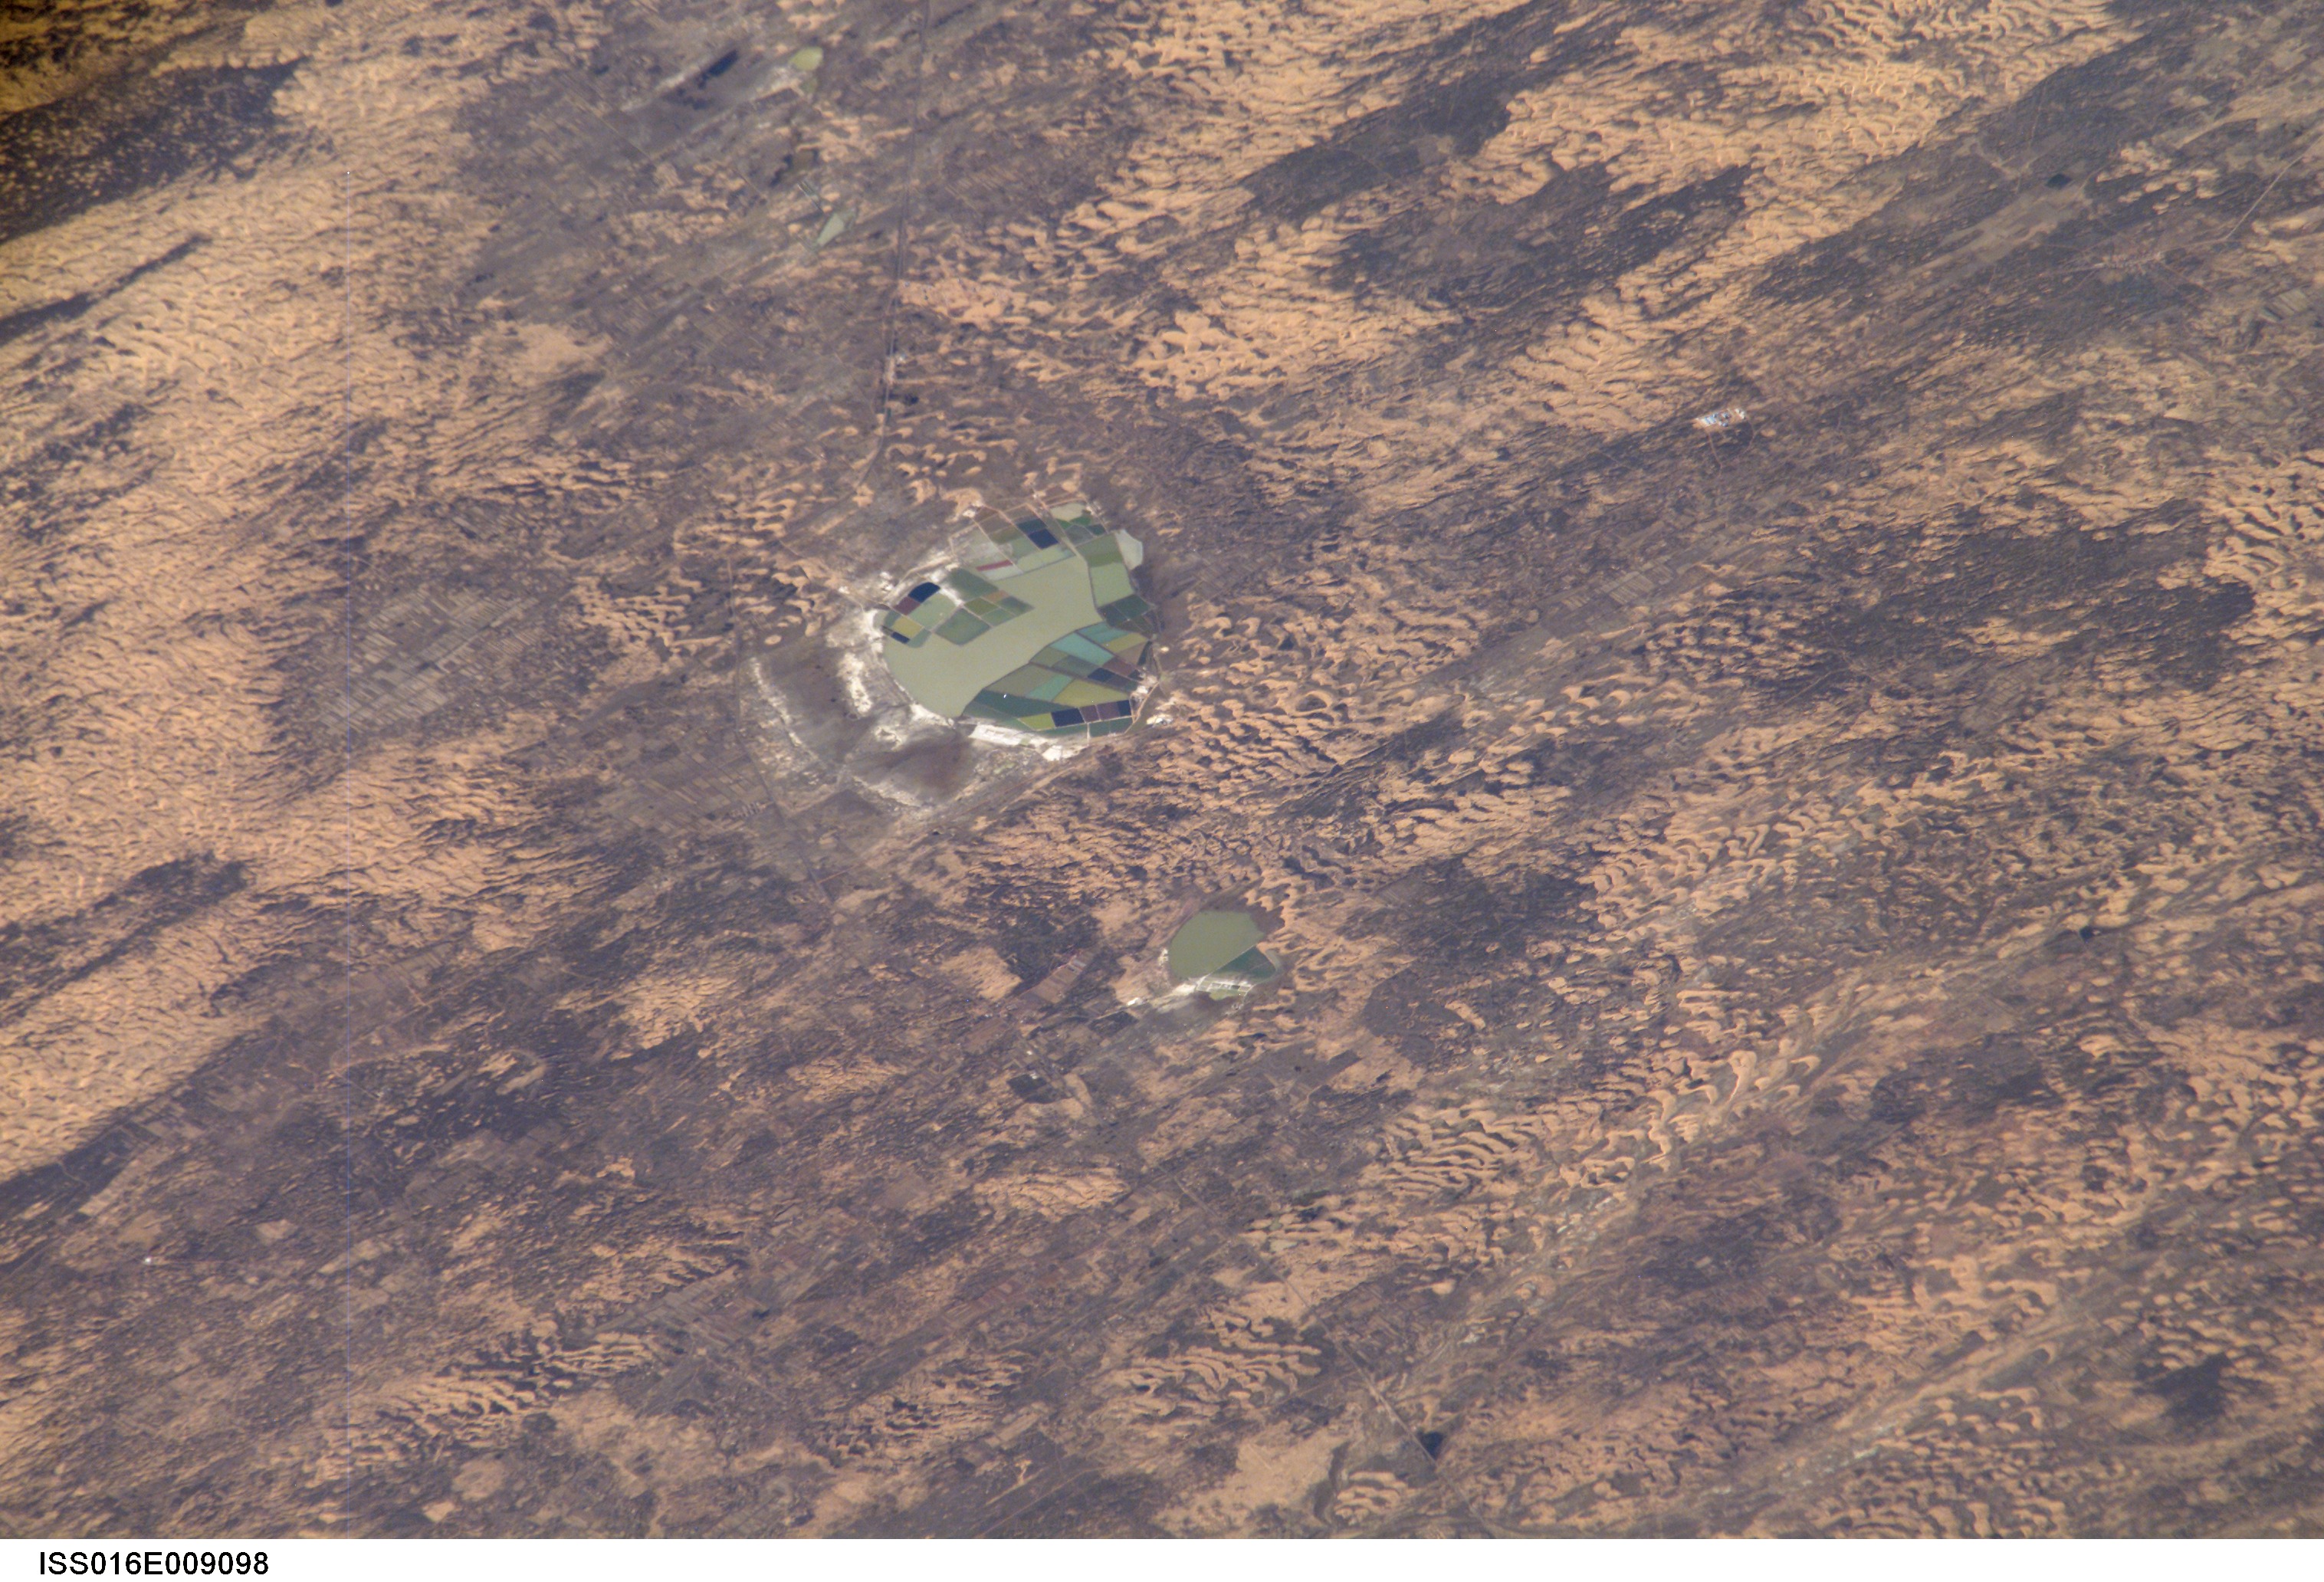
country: CHINA
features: MU US DESERT, SALT PANS, SAND
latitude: 39.1
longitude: 109.5
